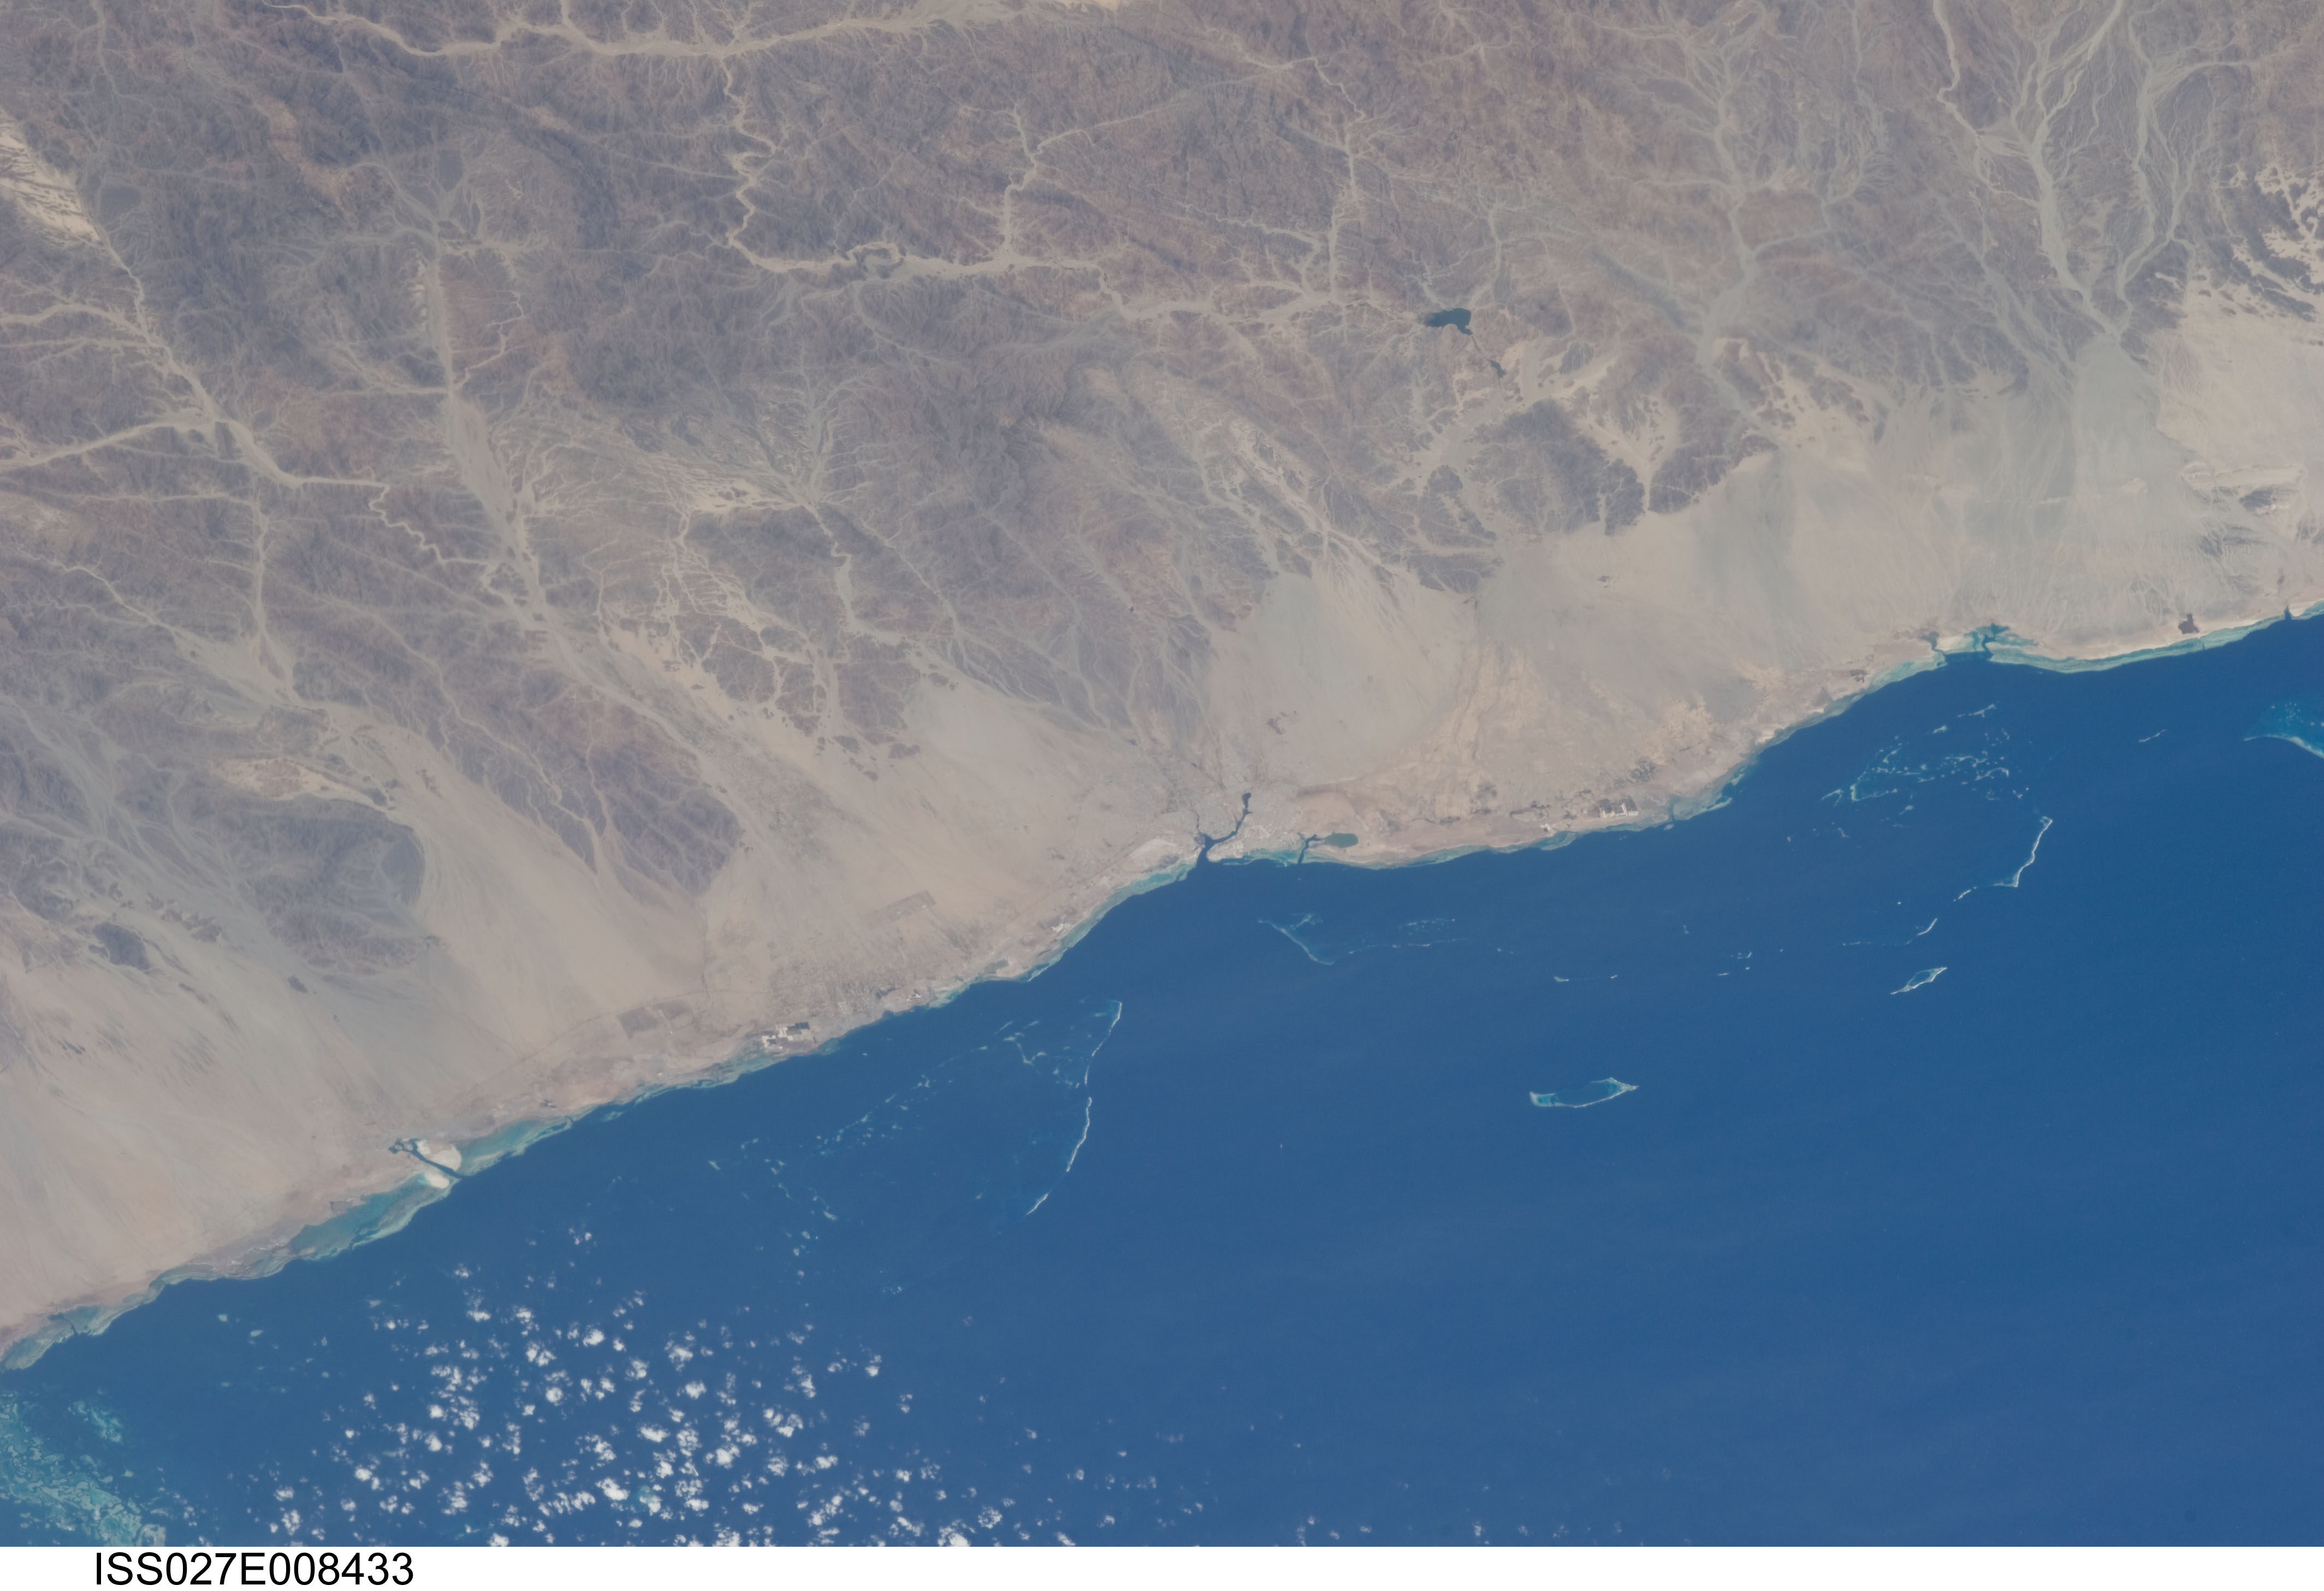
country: SUDAN
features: AFRICA,PORT SUDAN CY.,SUDAN,PORT SUDAN,RED S.
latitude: 19.6
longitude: 37.2
